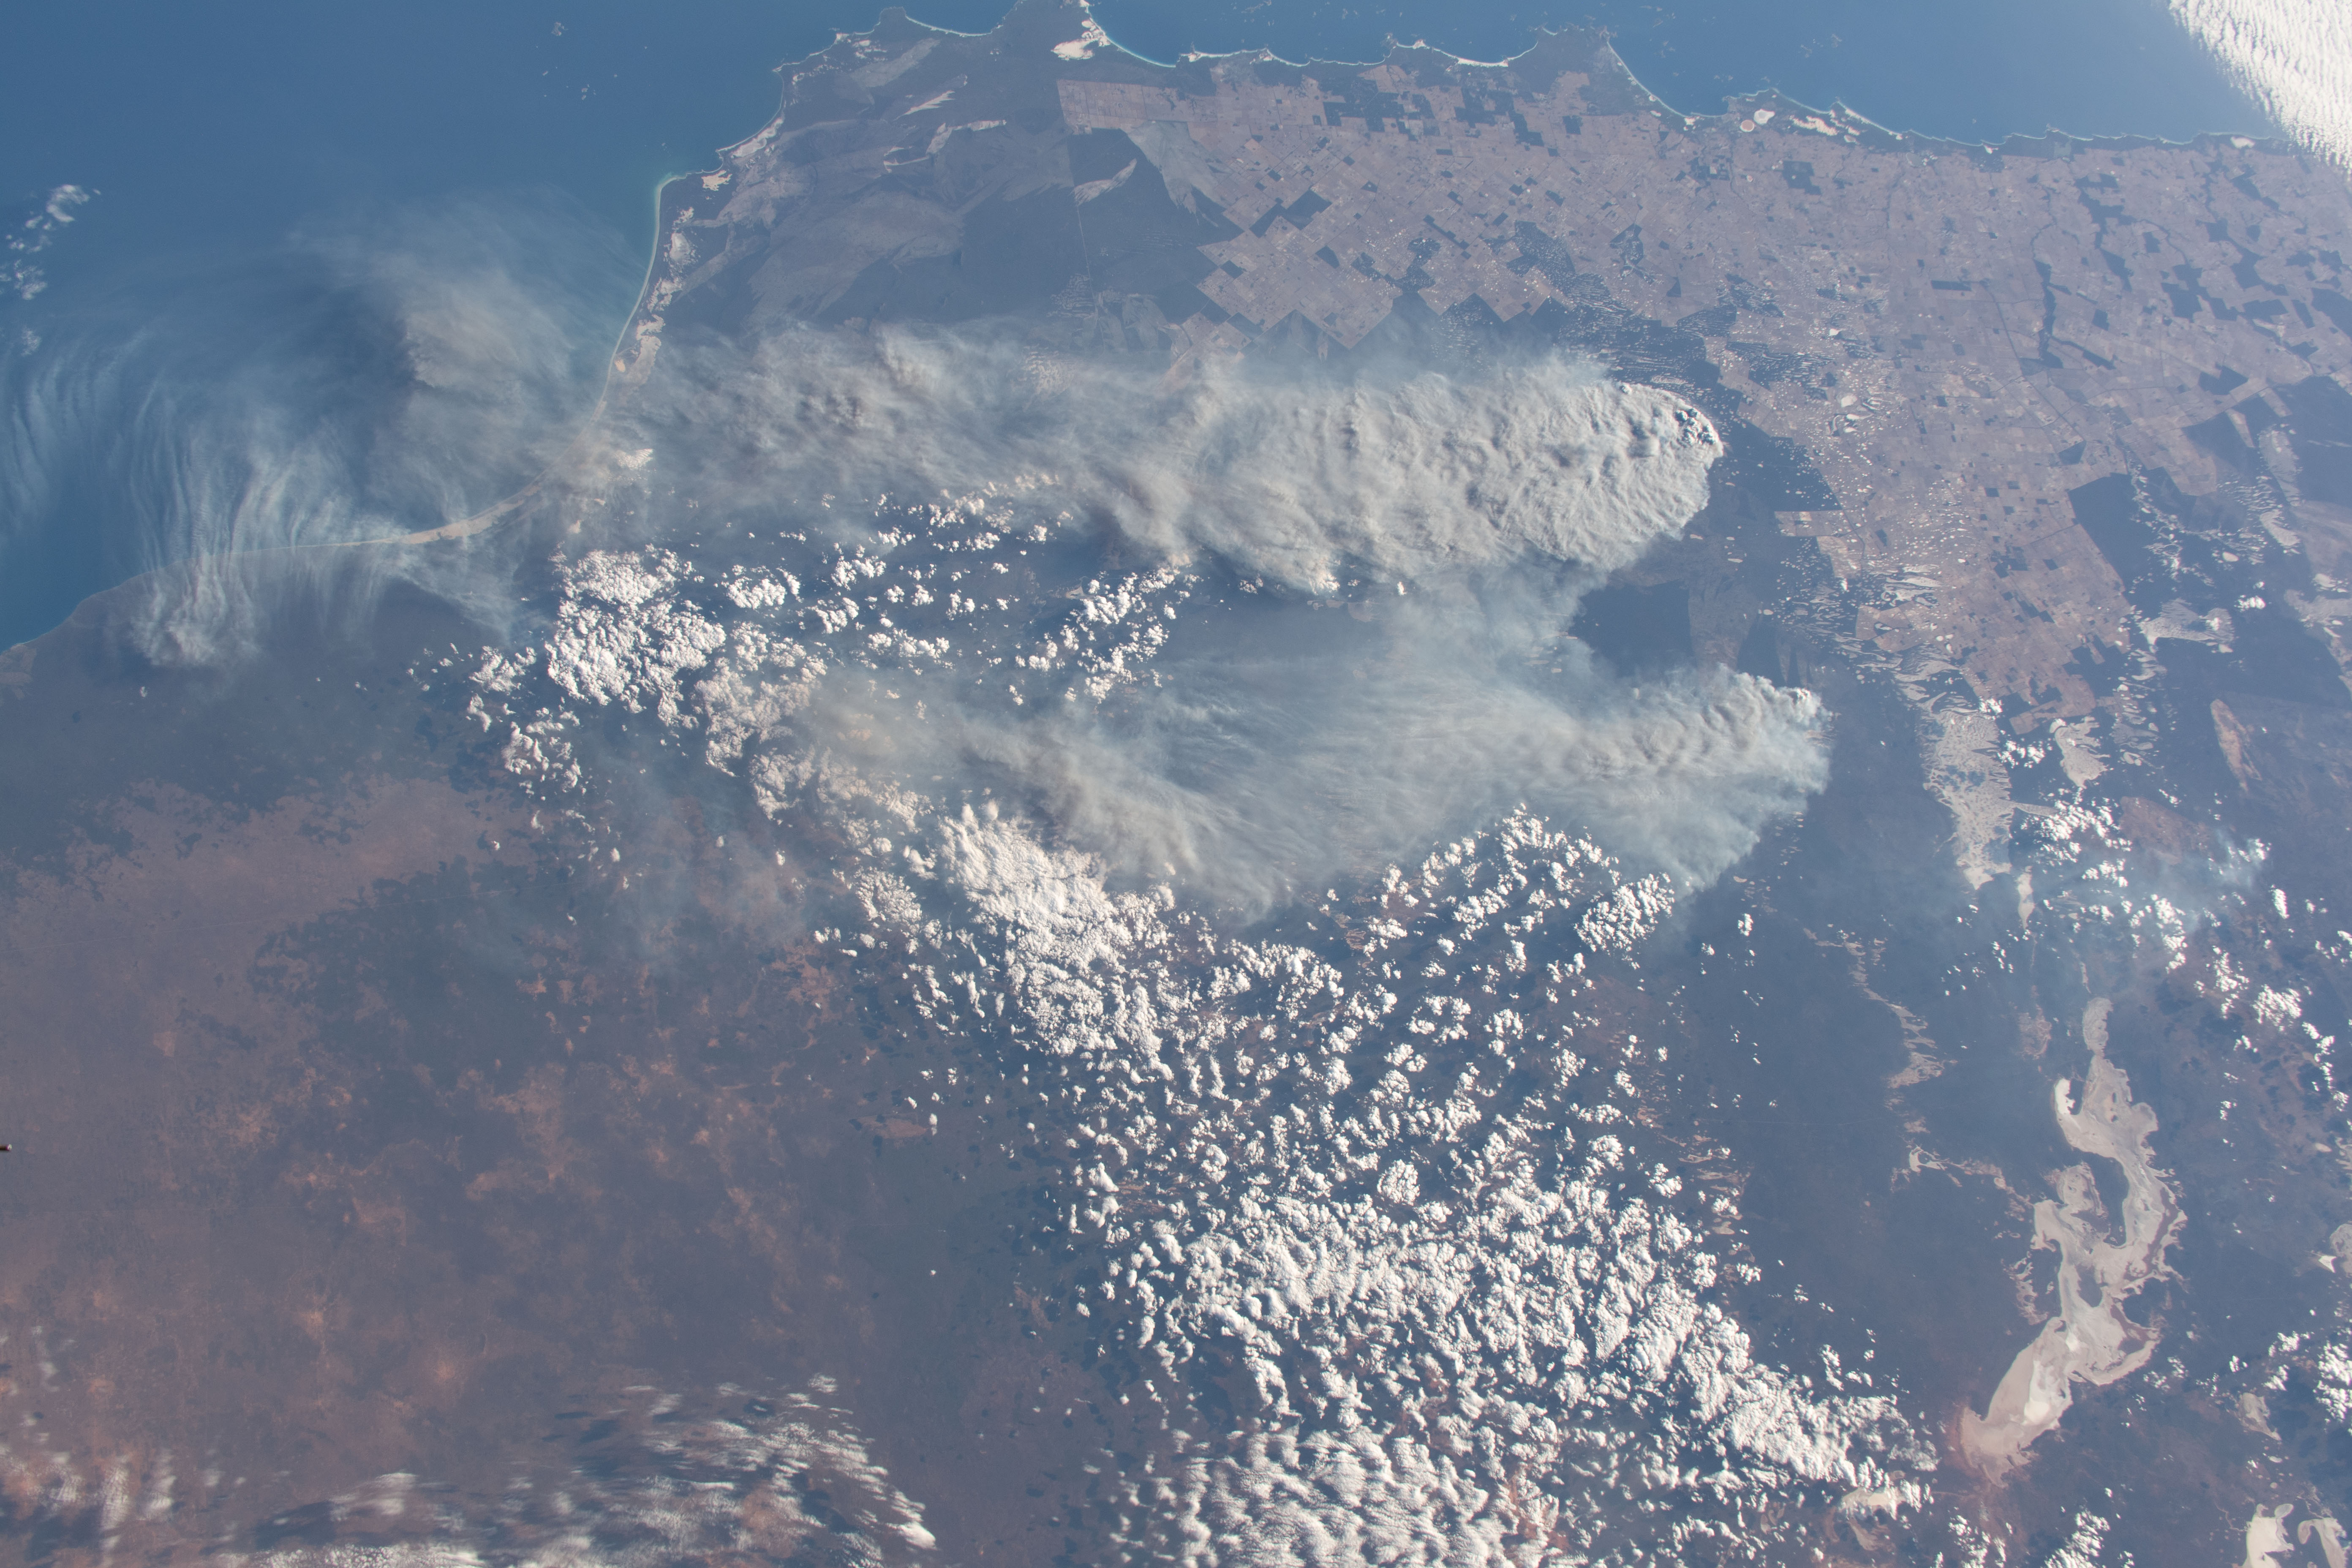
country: AUSTRALIA-WA
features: SMOKE PLUME
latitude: -32.5
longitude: 123.0
